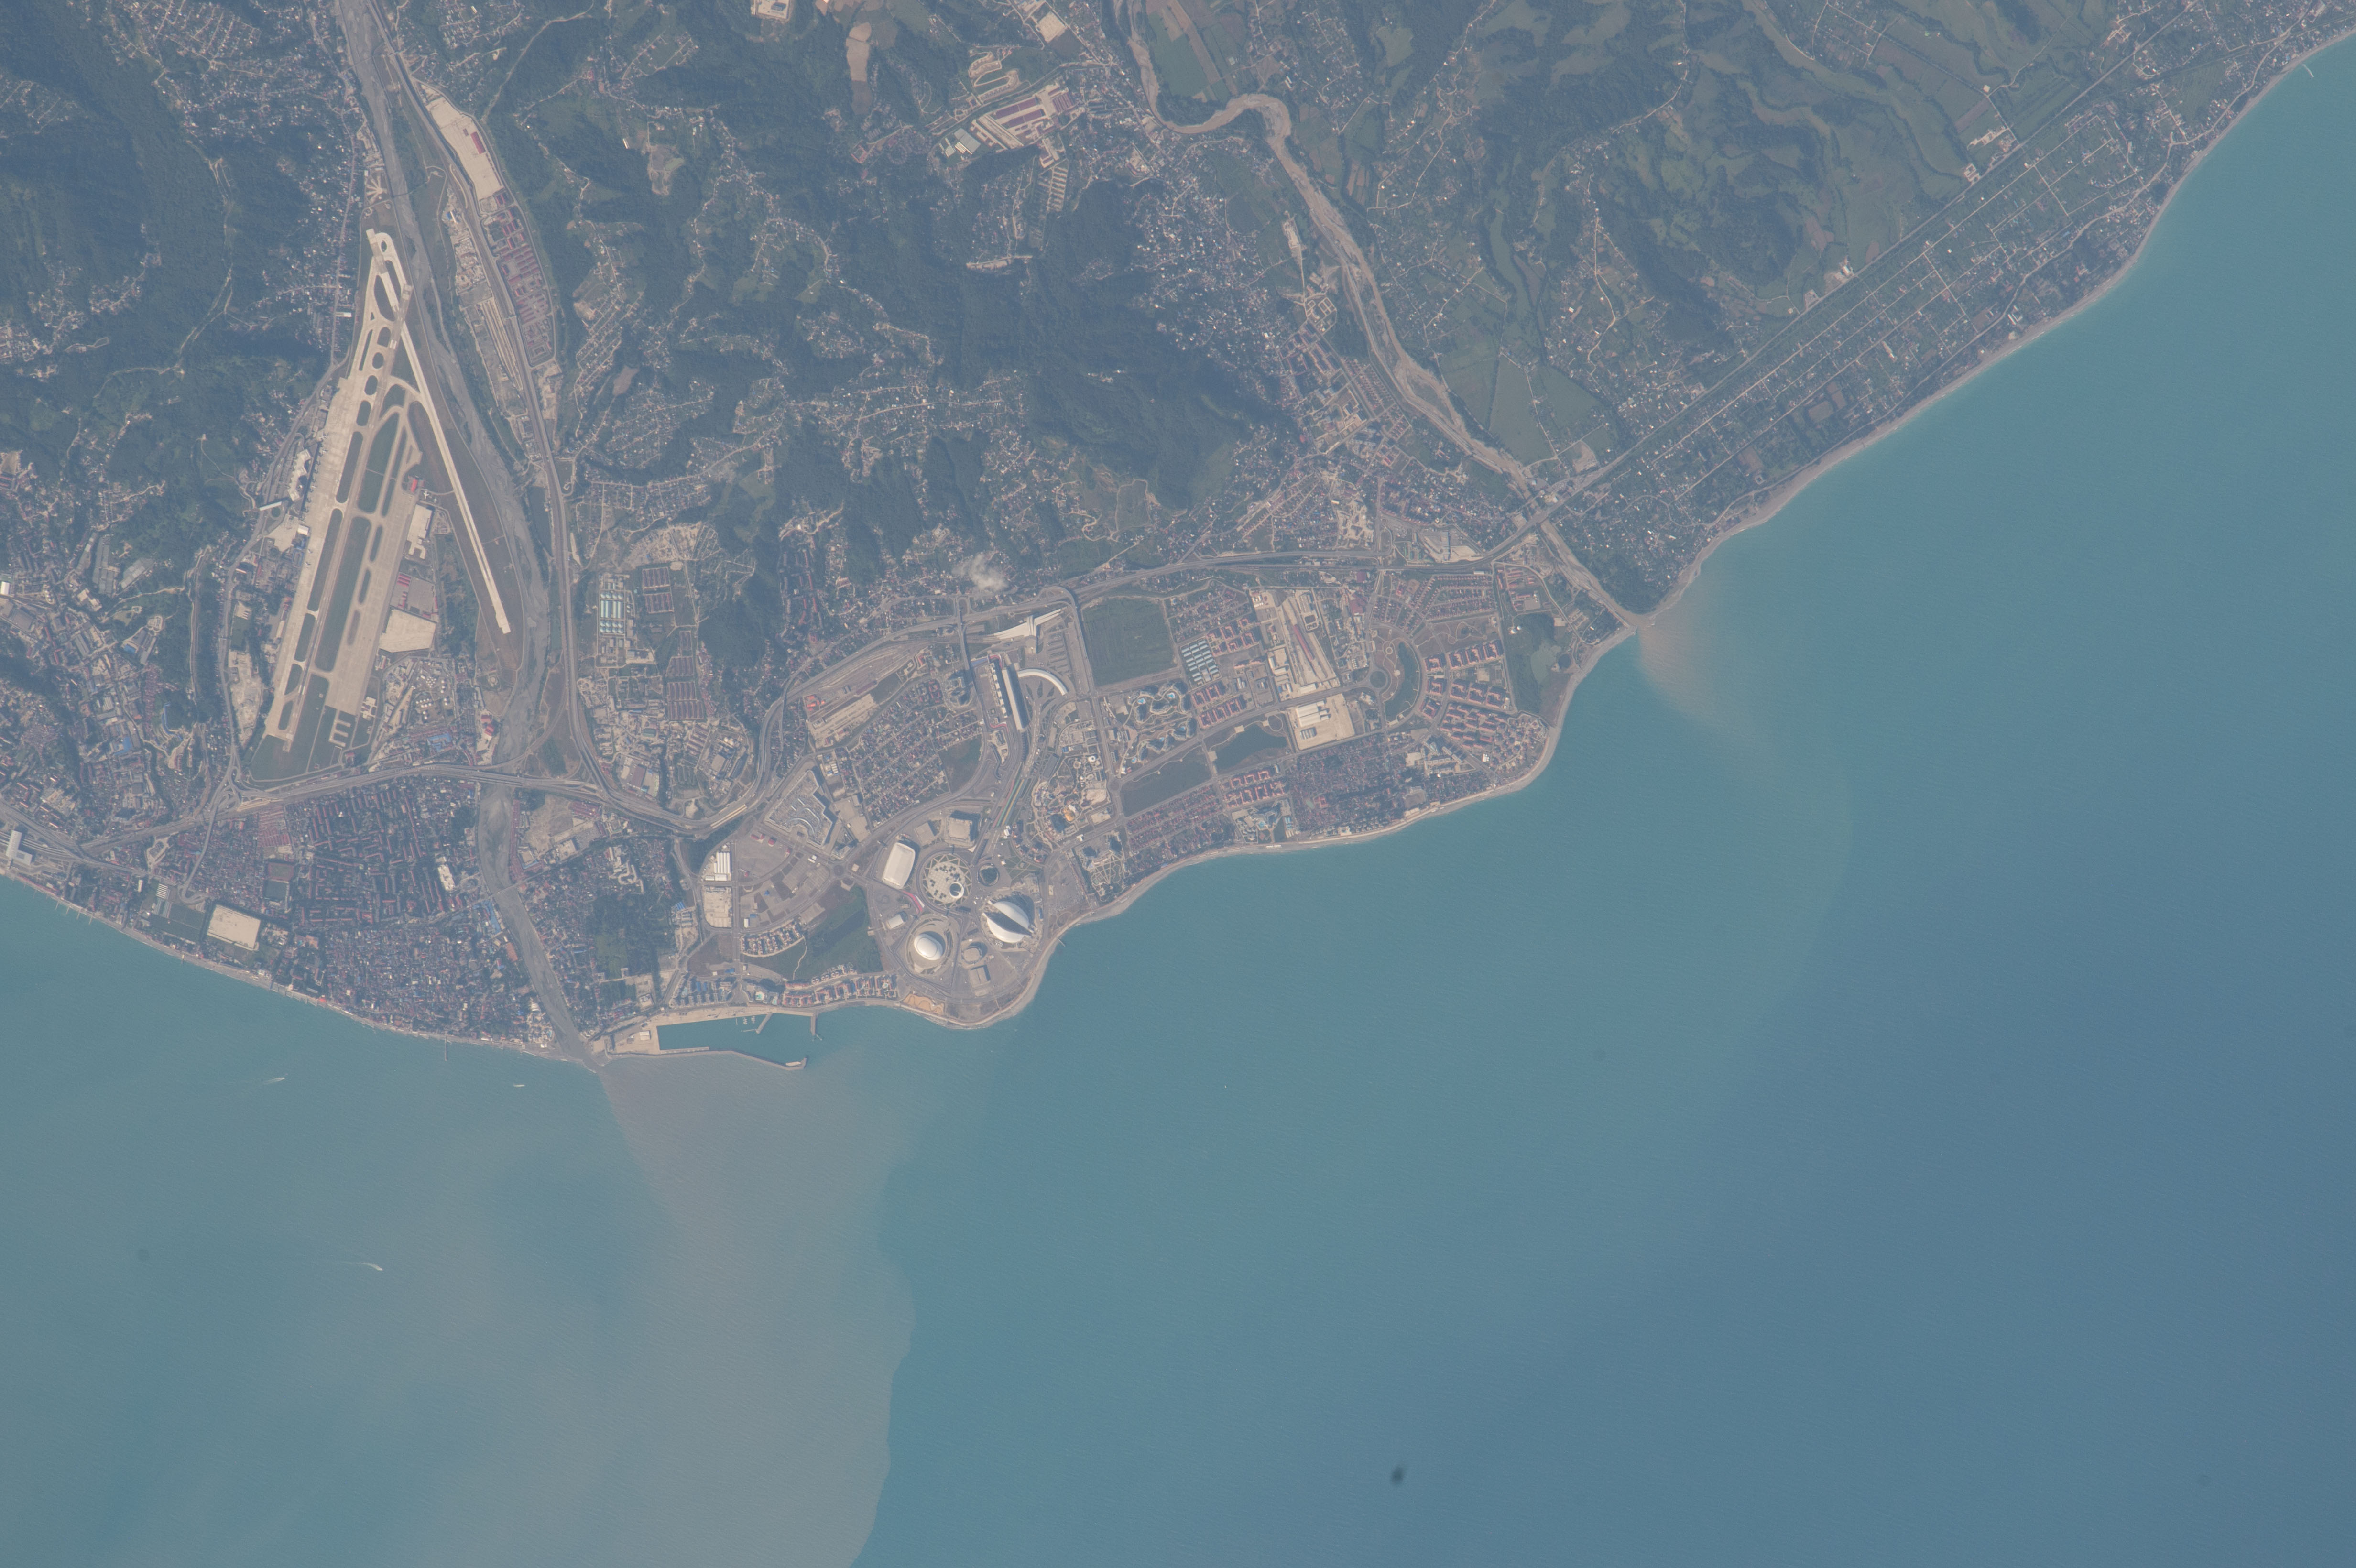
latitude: 43.4
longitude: 40.0
